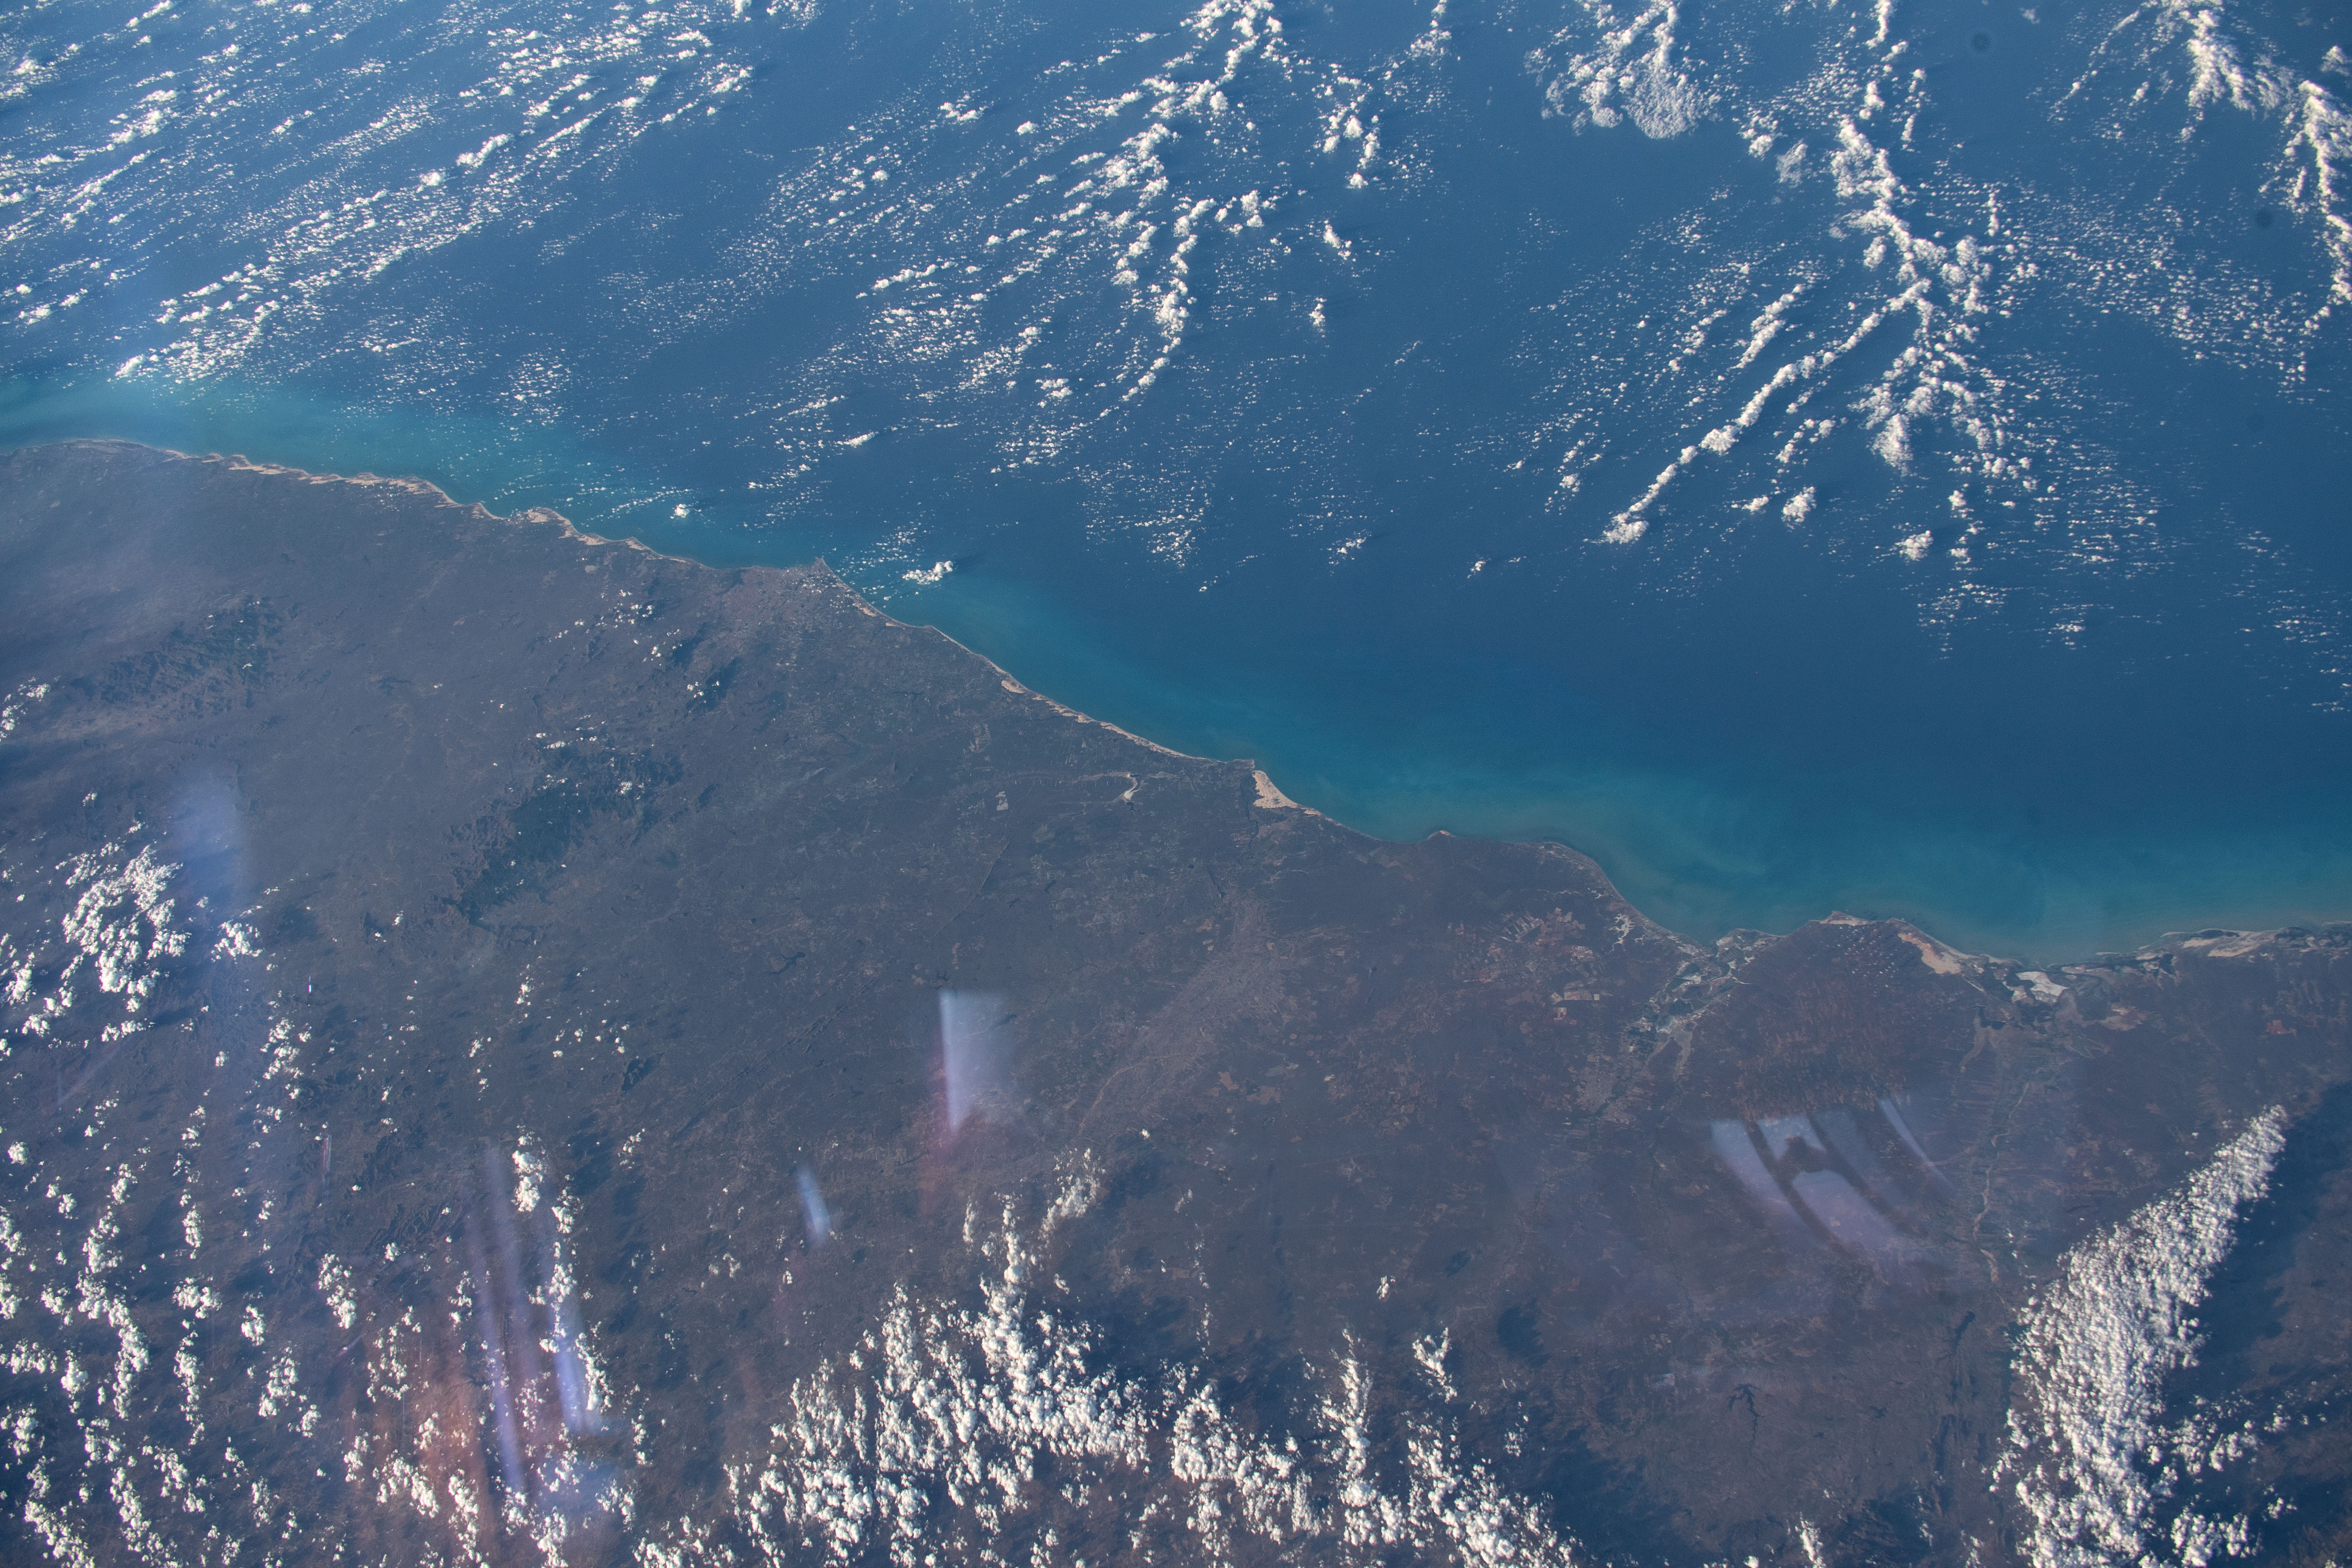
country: BRAZIL
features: STATE OF CEARA, FORTALEZA
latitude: -4.5
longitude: -38.0
